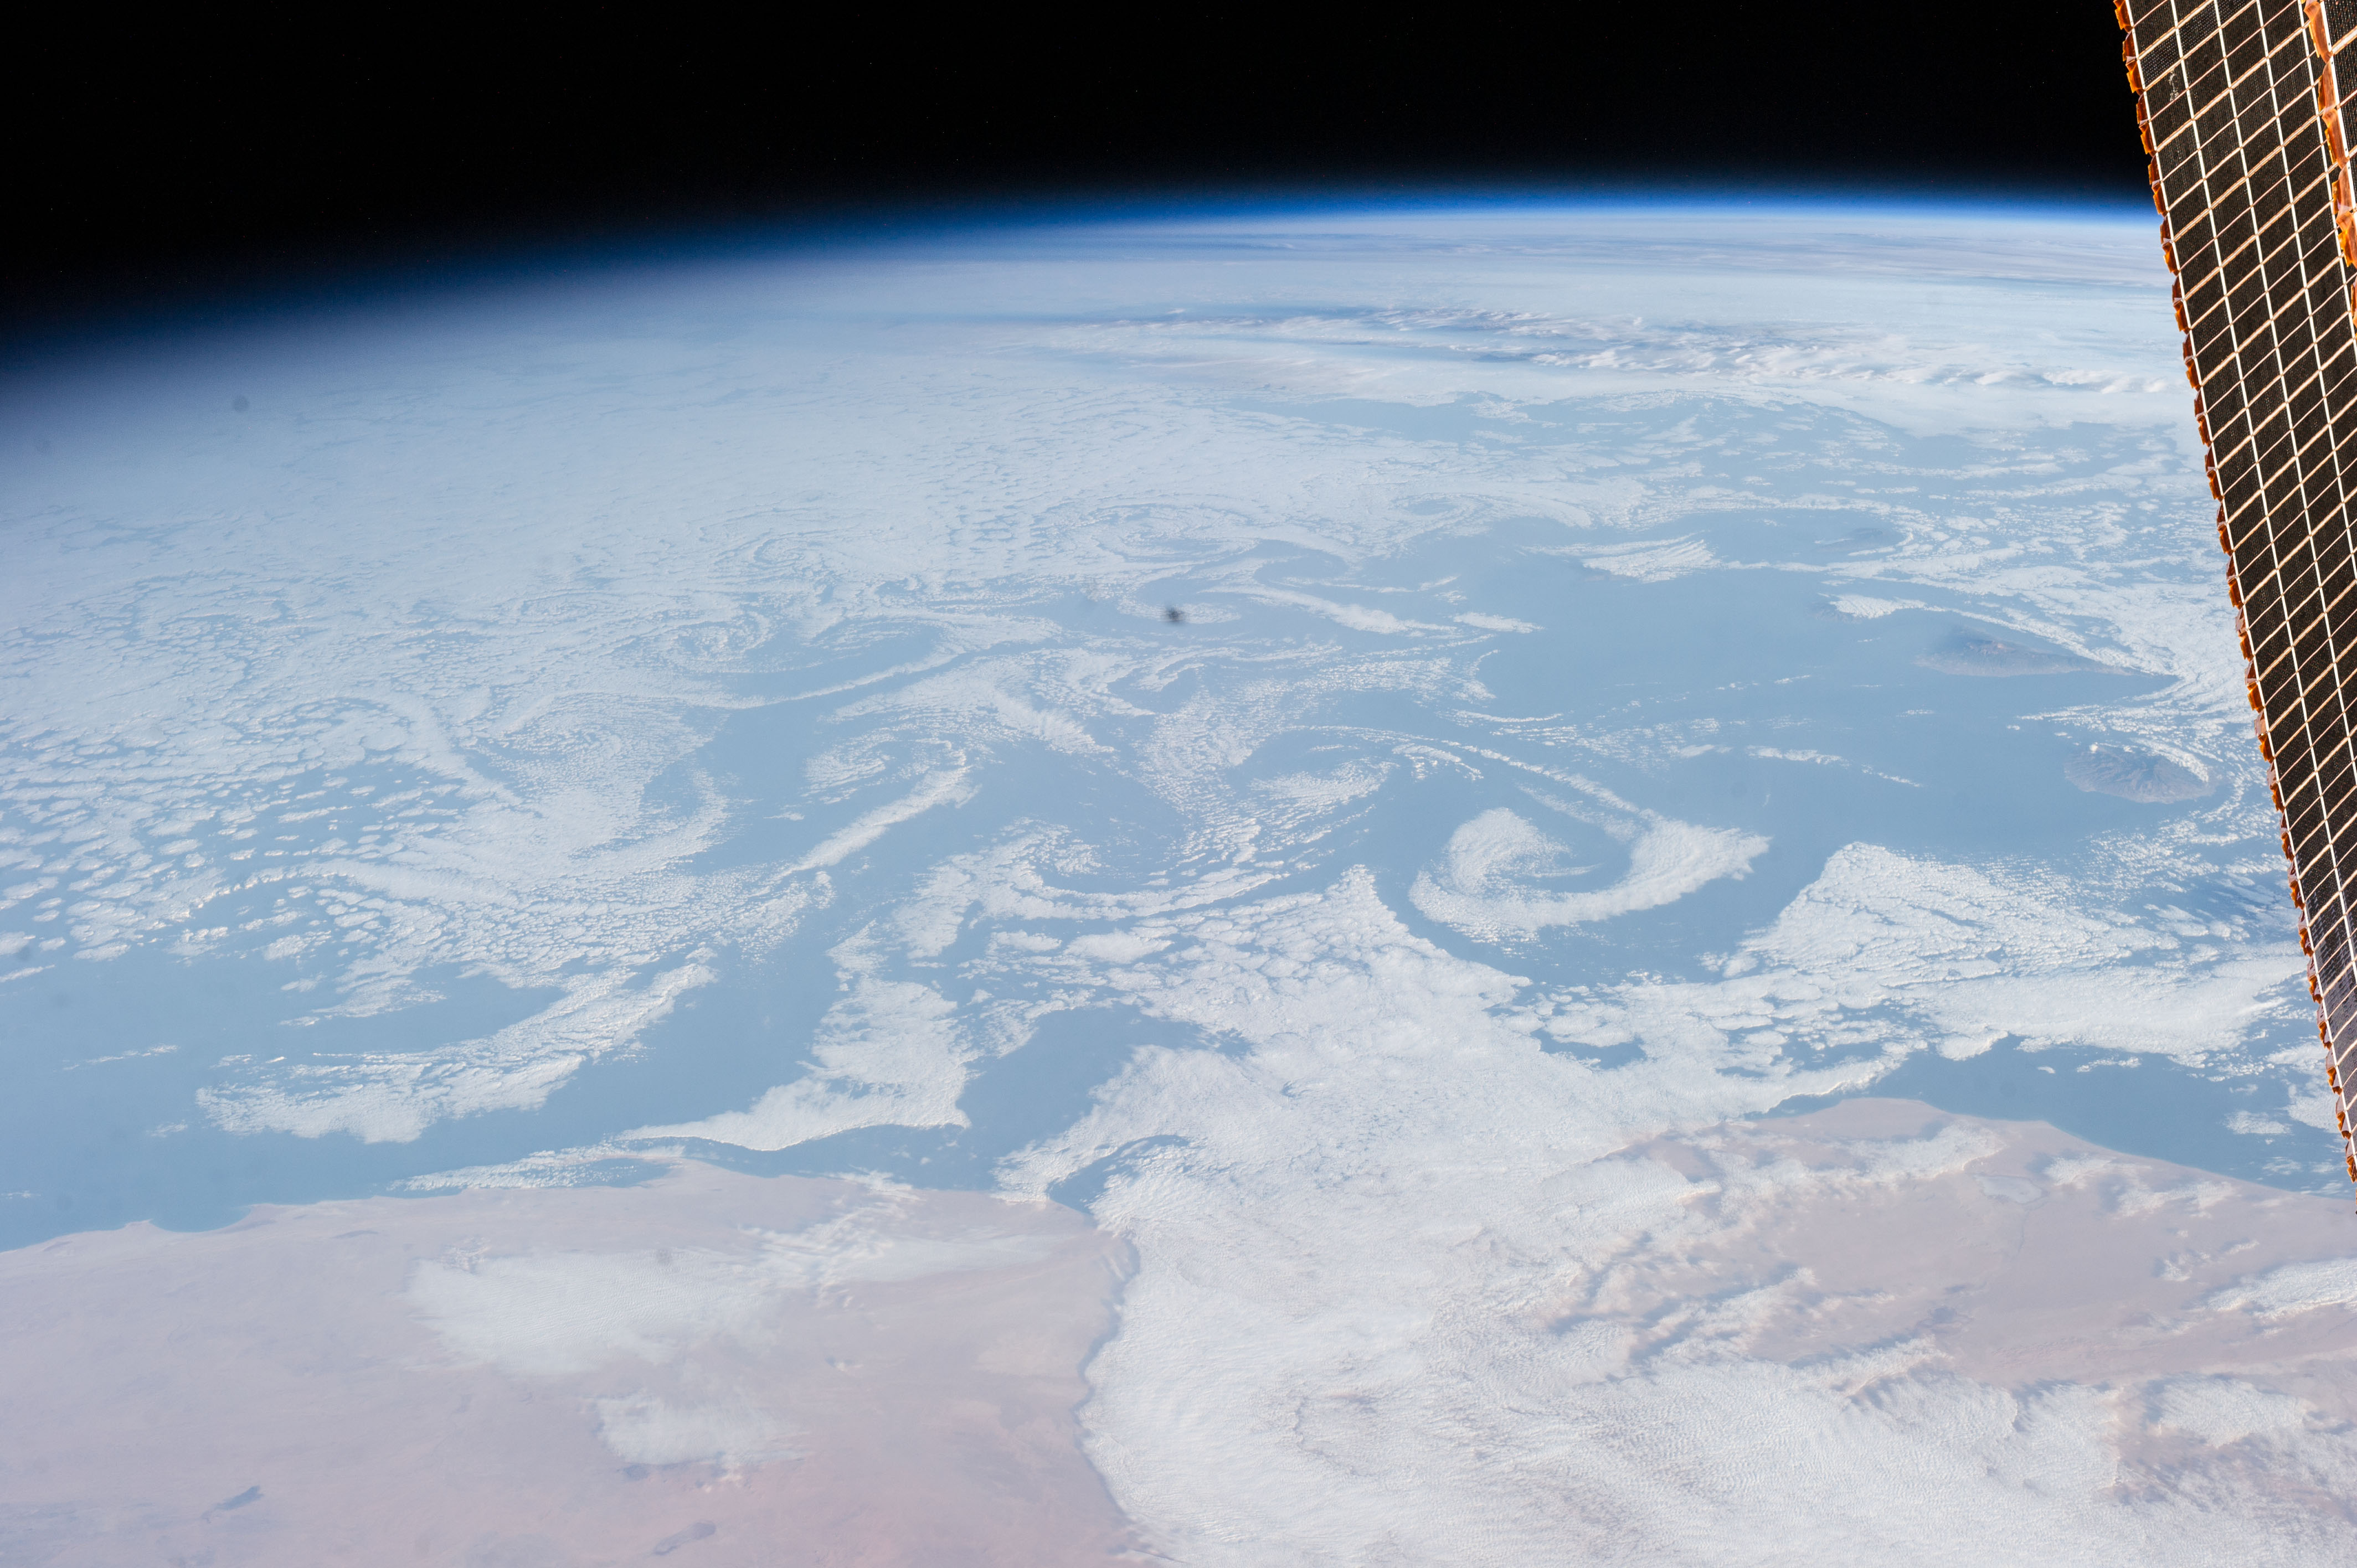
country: ATLANTIC OCEAN
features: OCEAN, EARTH LIMB, WESTERN SAHARA, DESERT, COASTLINE
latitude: 25.6
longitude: -17.5
